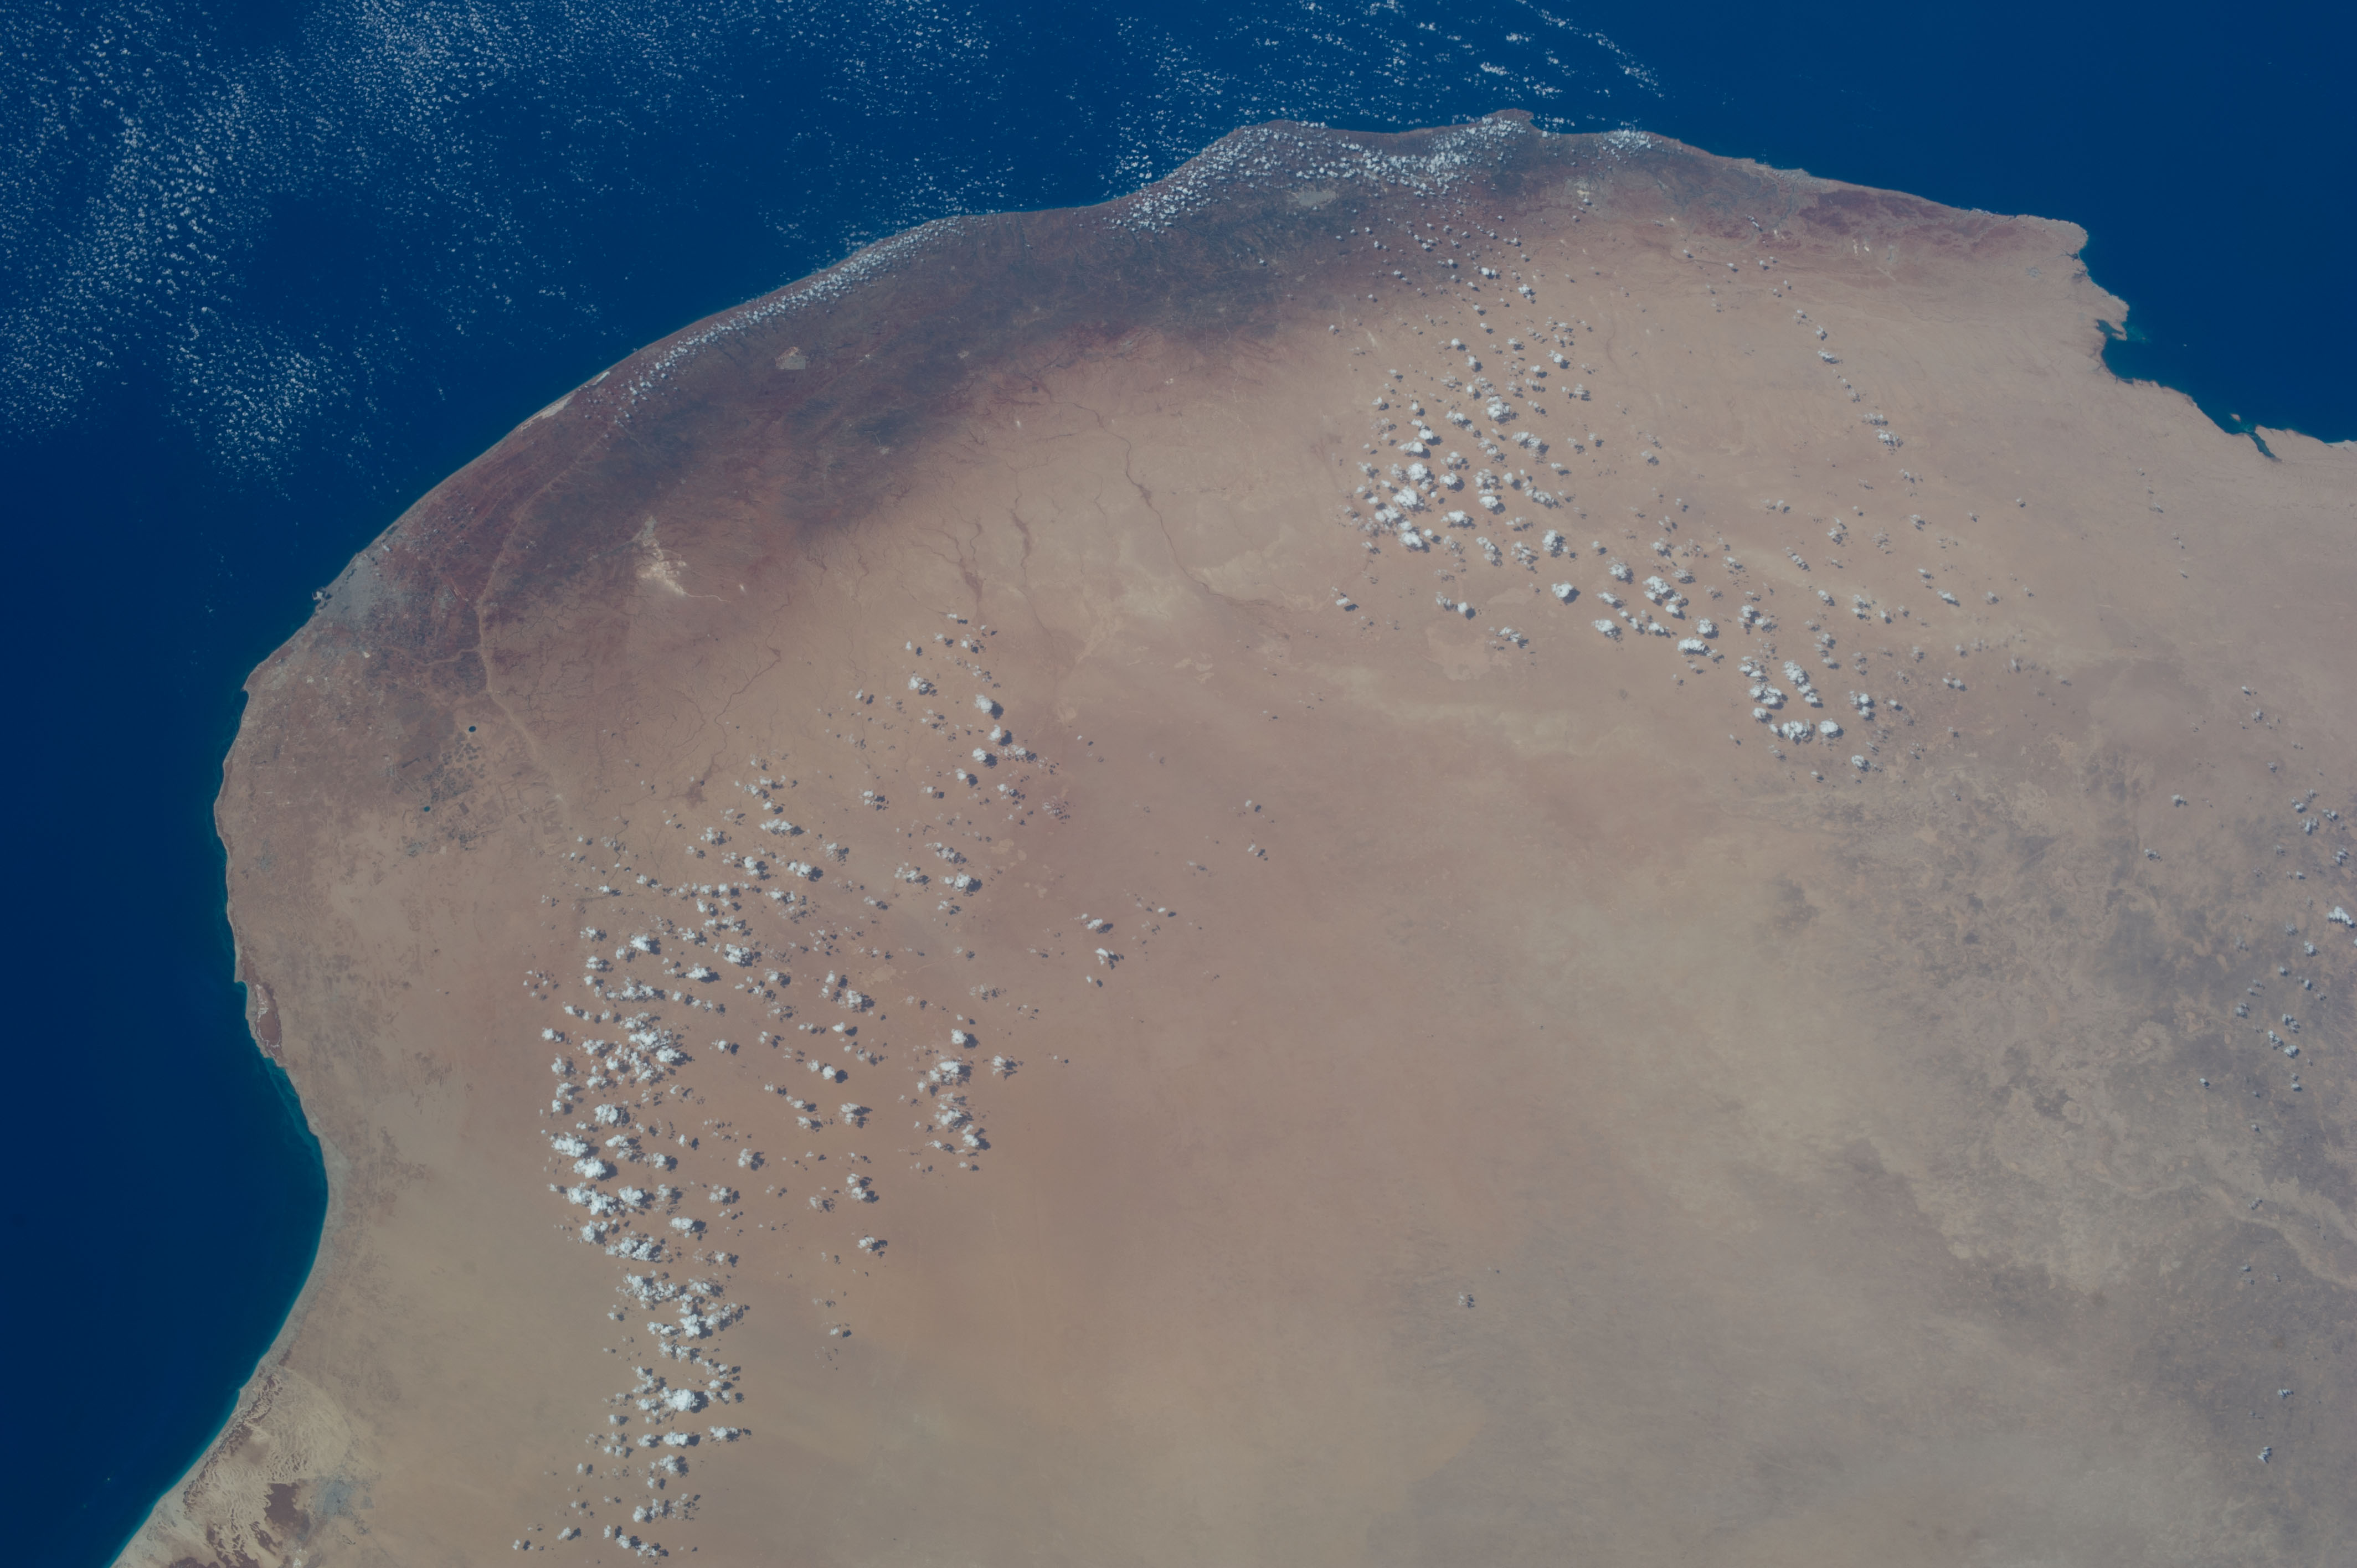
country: LIBYA
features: BENGHAZI, MEDITERRANEAN SEA, DESERT
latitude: 31.6
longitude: 21.2
